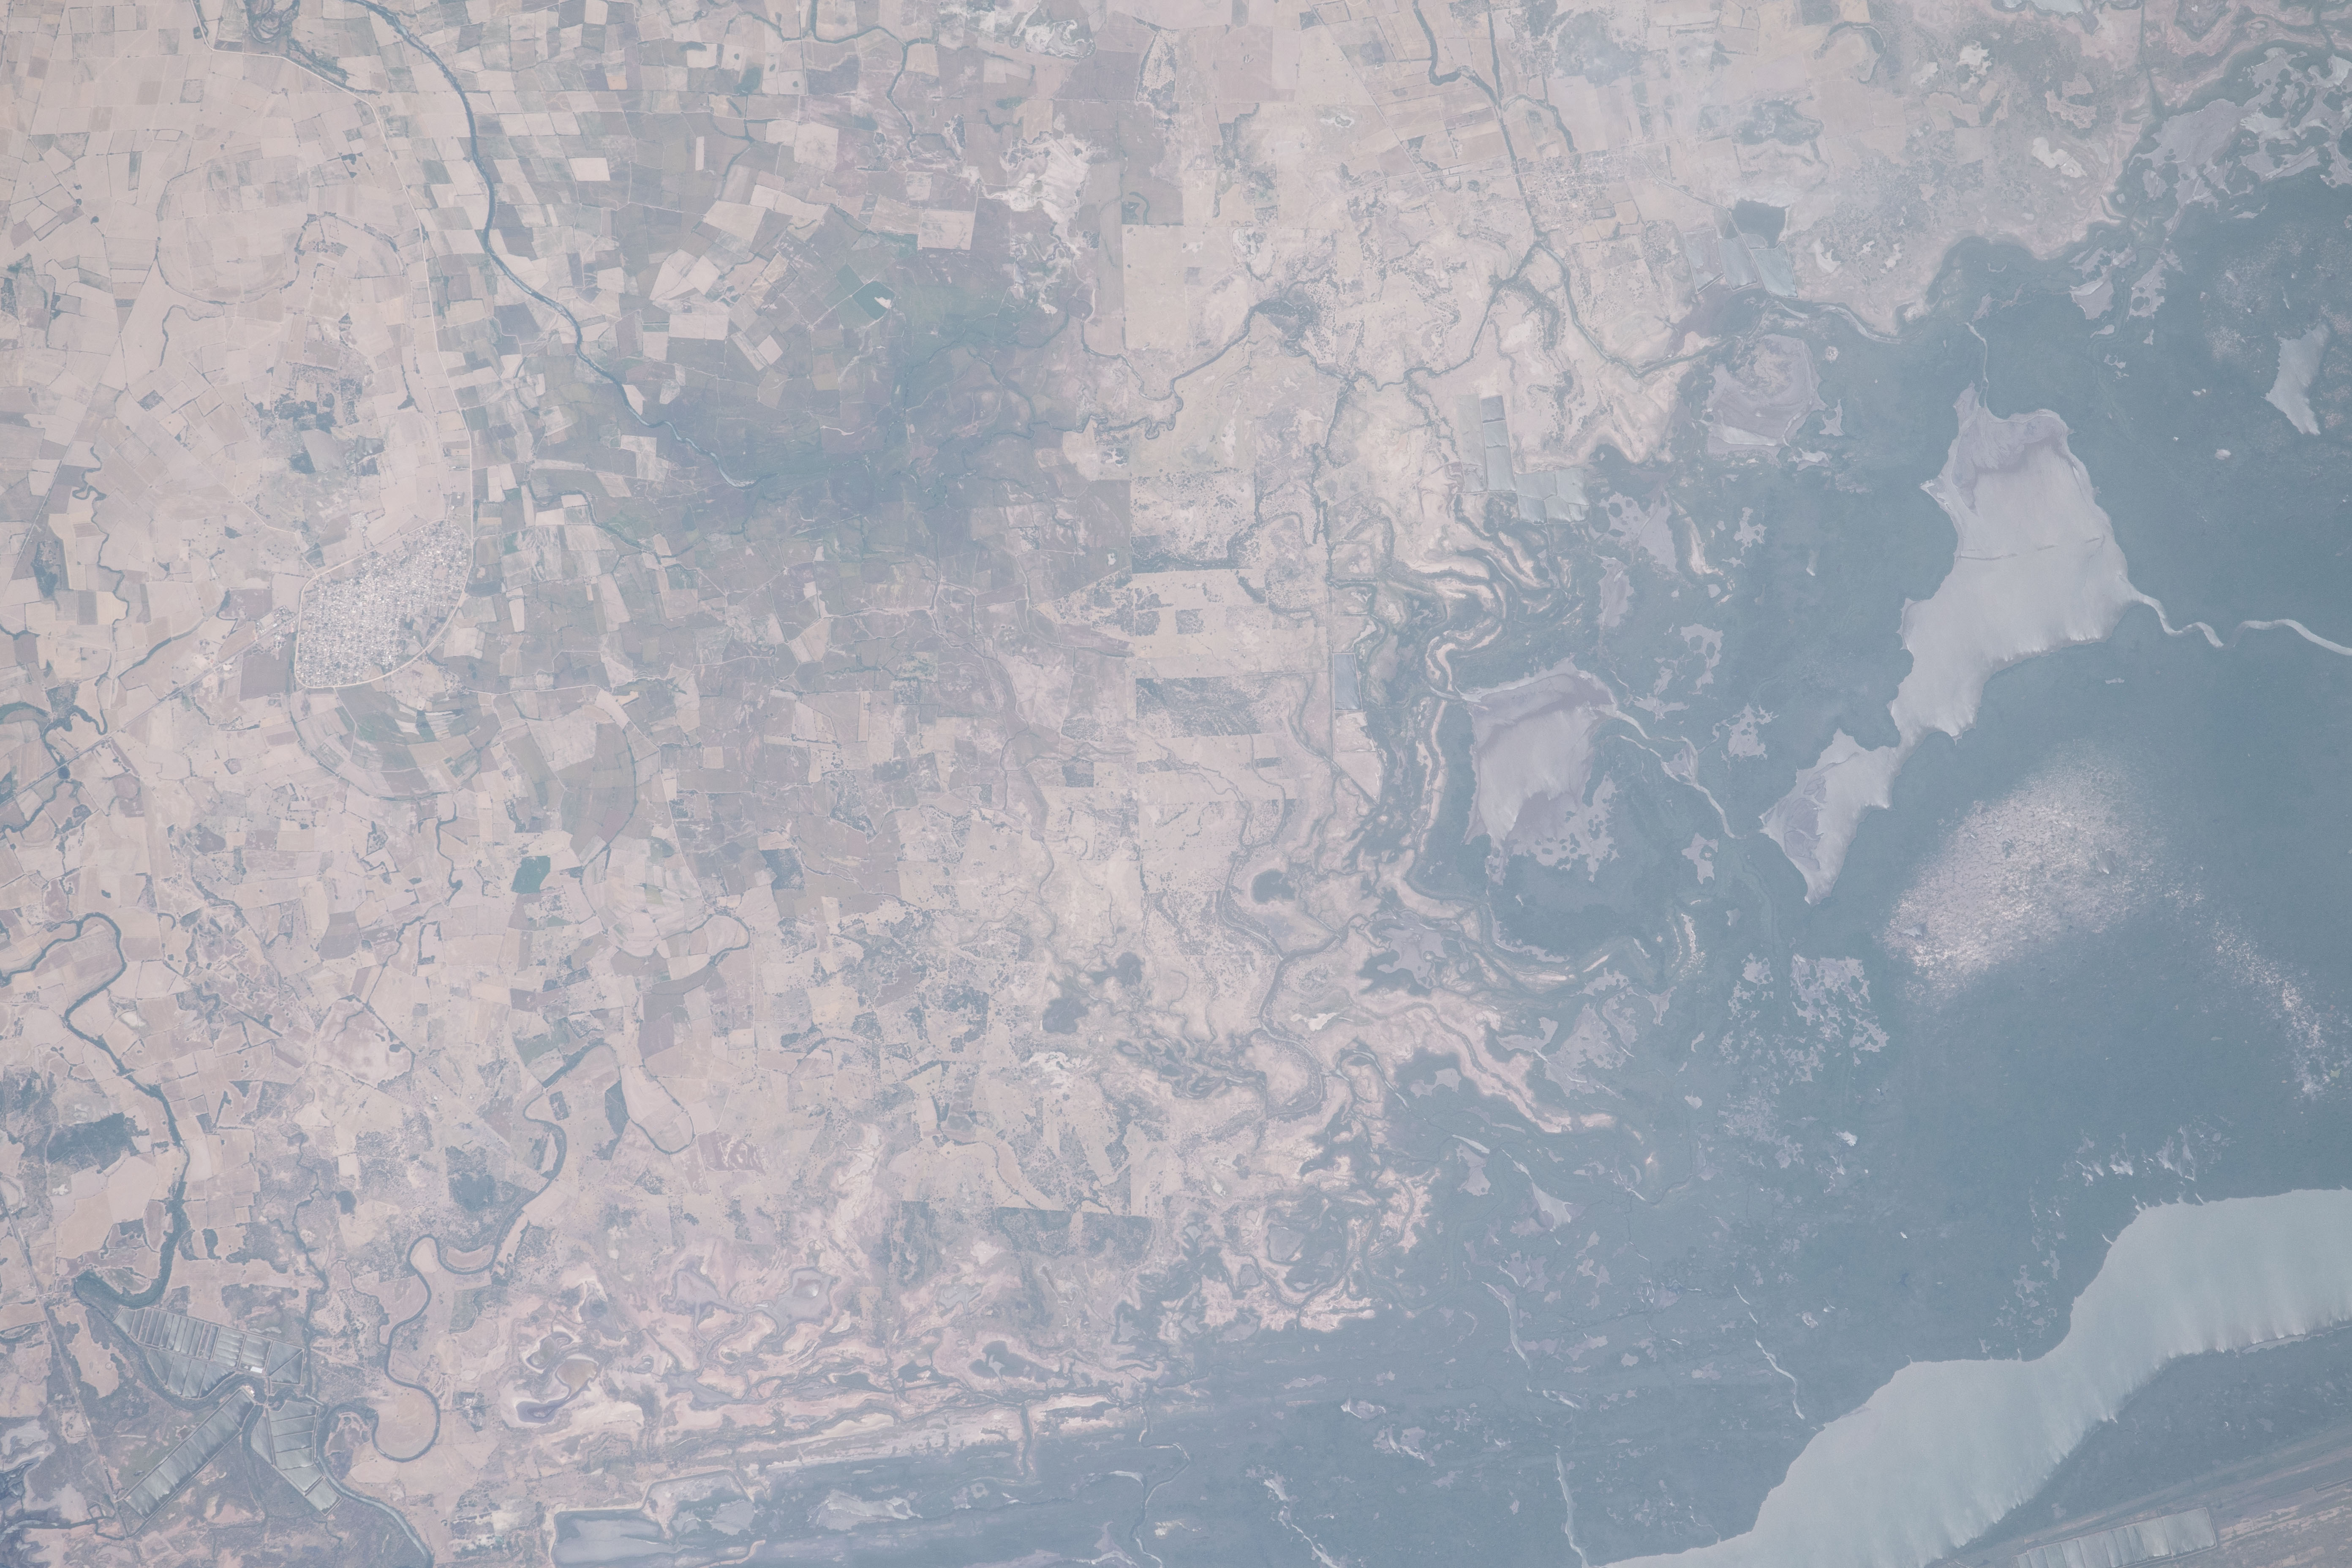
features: MEXICO
